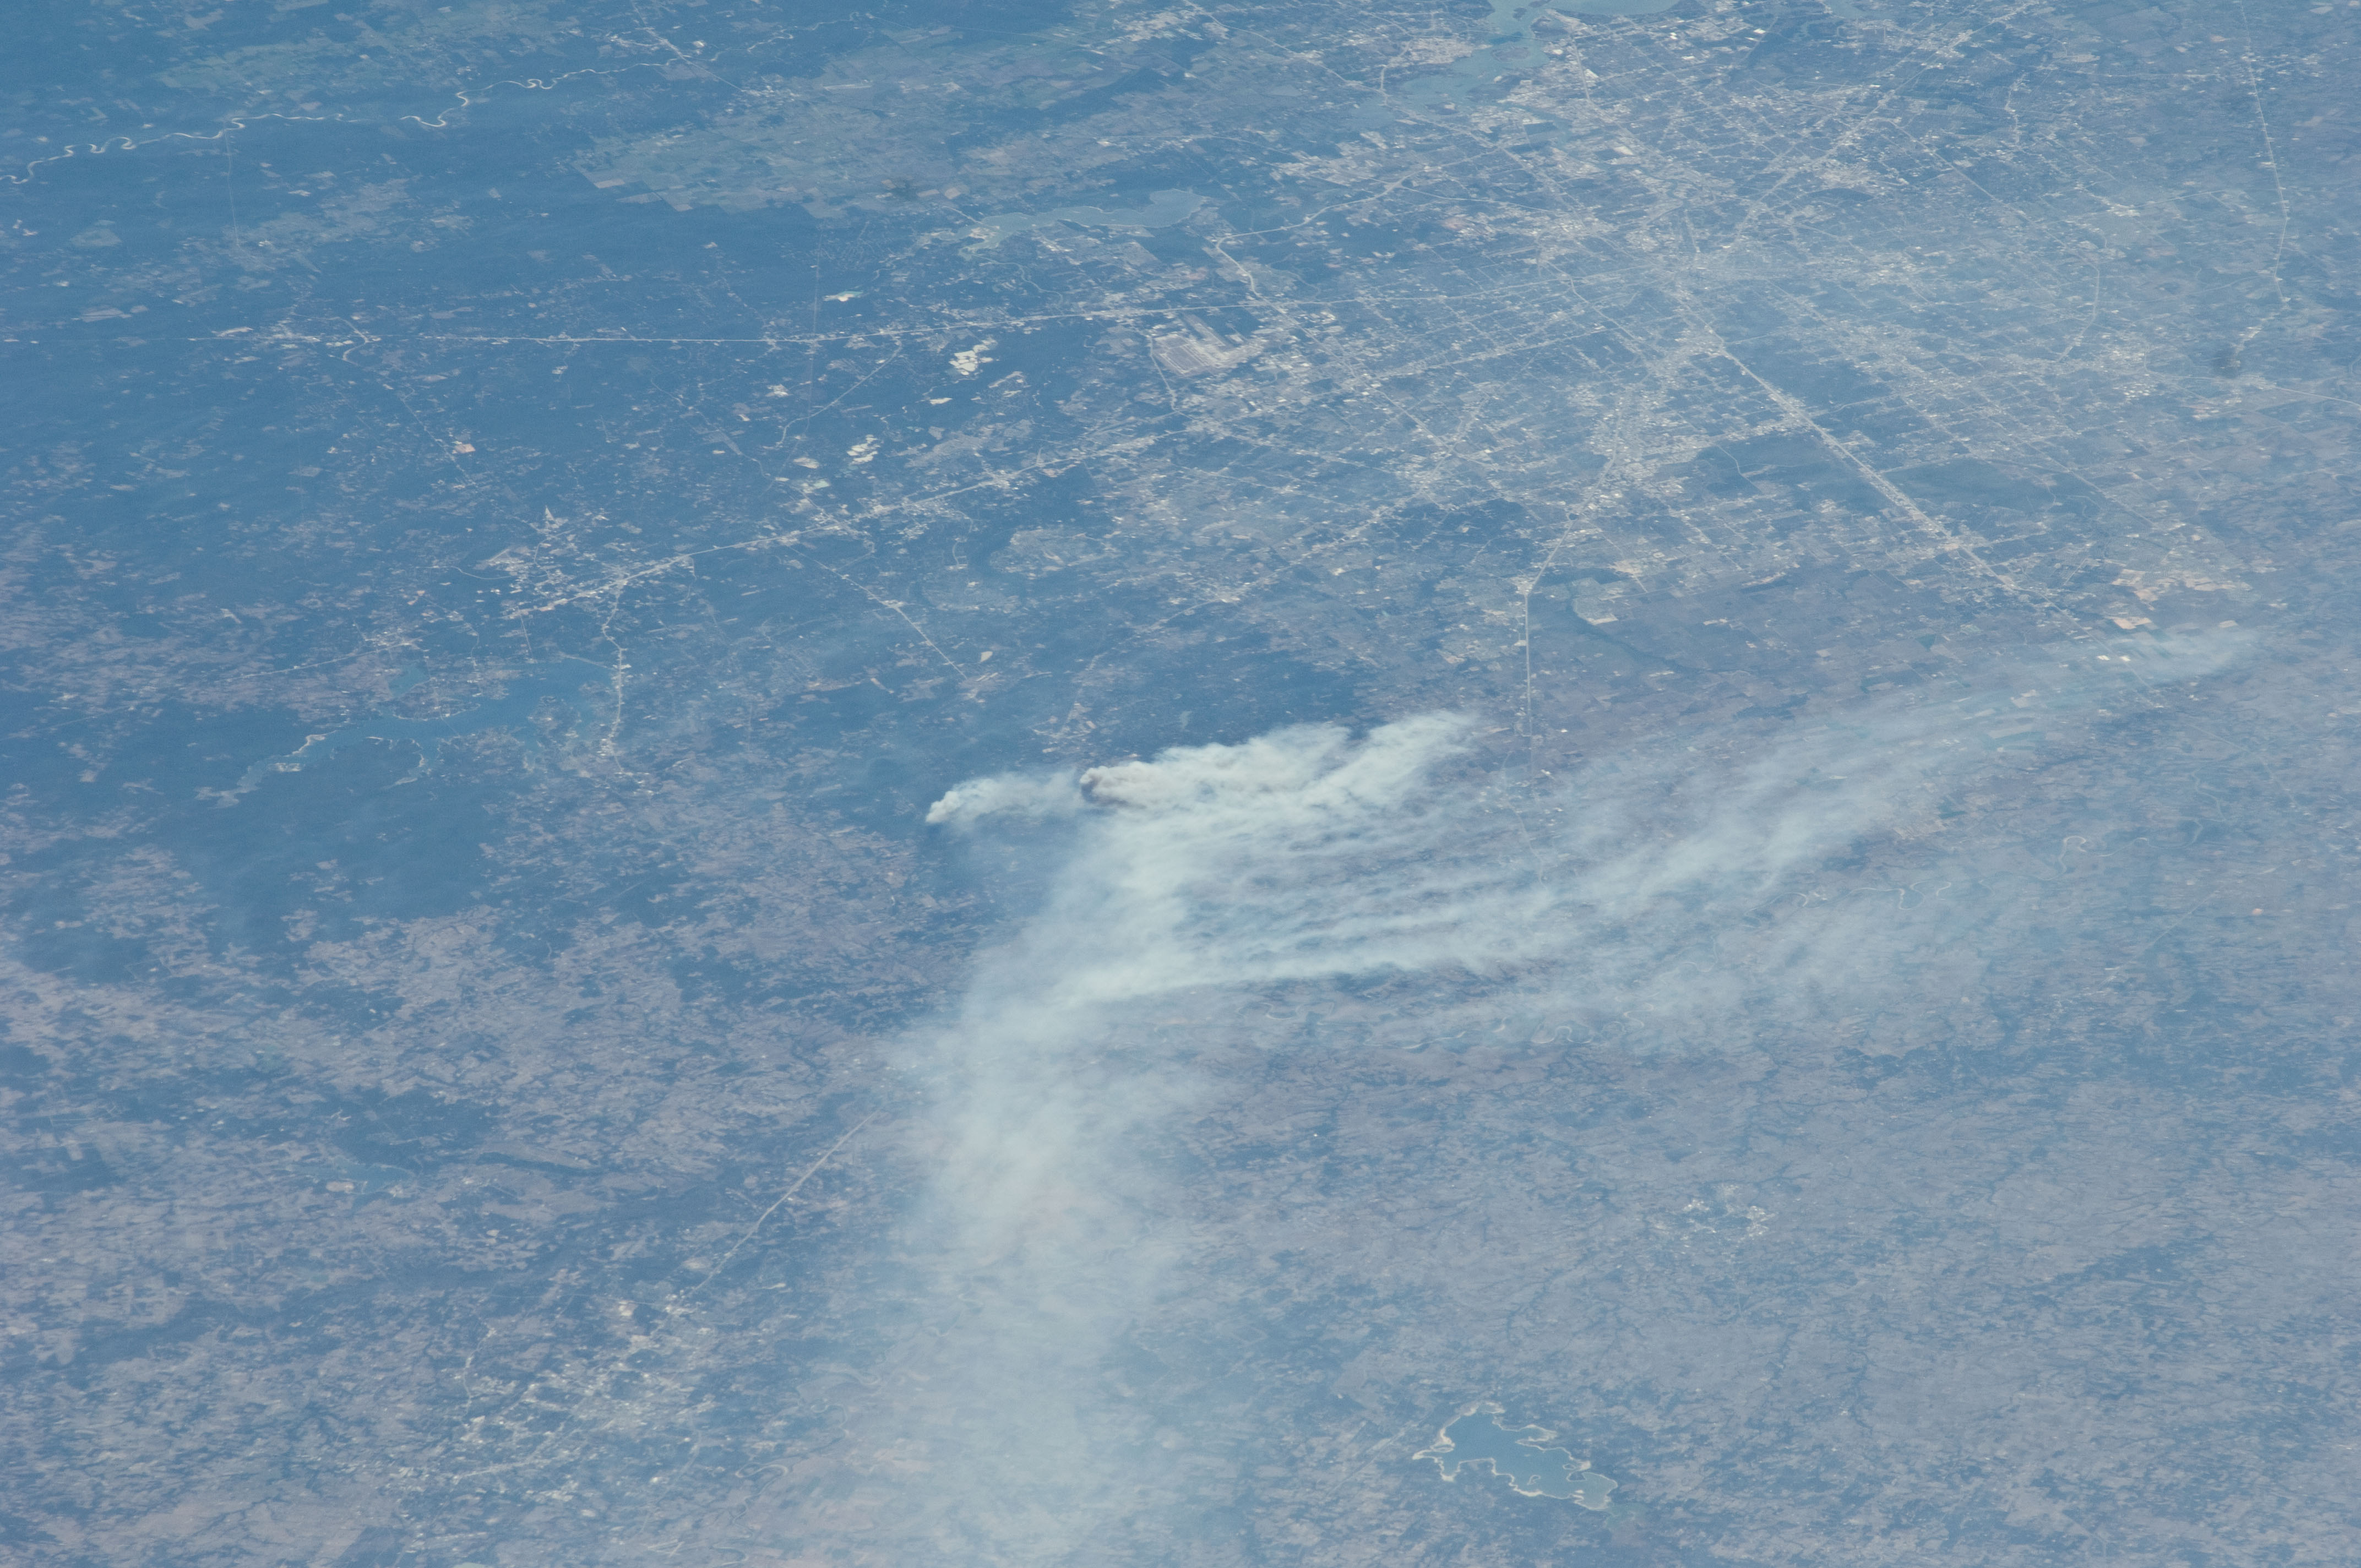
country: USA-TEXAS
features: SMOKE PLUMES, FOREST, HOUSTON, BRYAN-COLLEGE STATION, LAKES, ROADS
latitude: 30.0
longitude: -95.2
